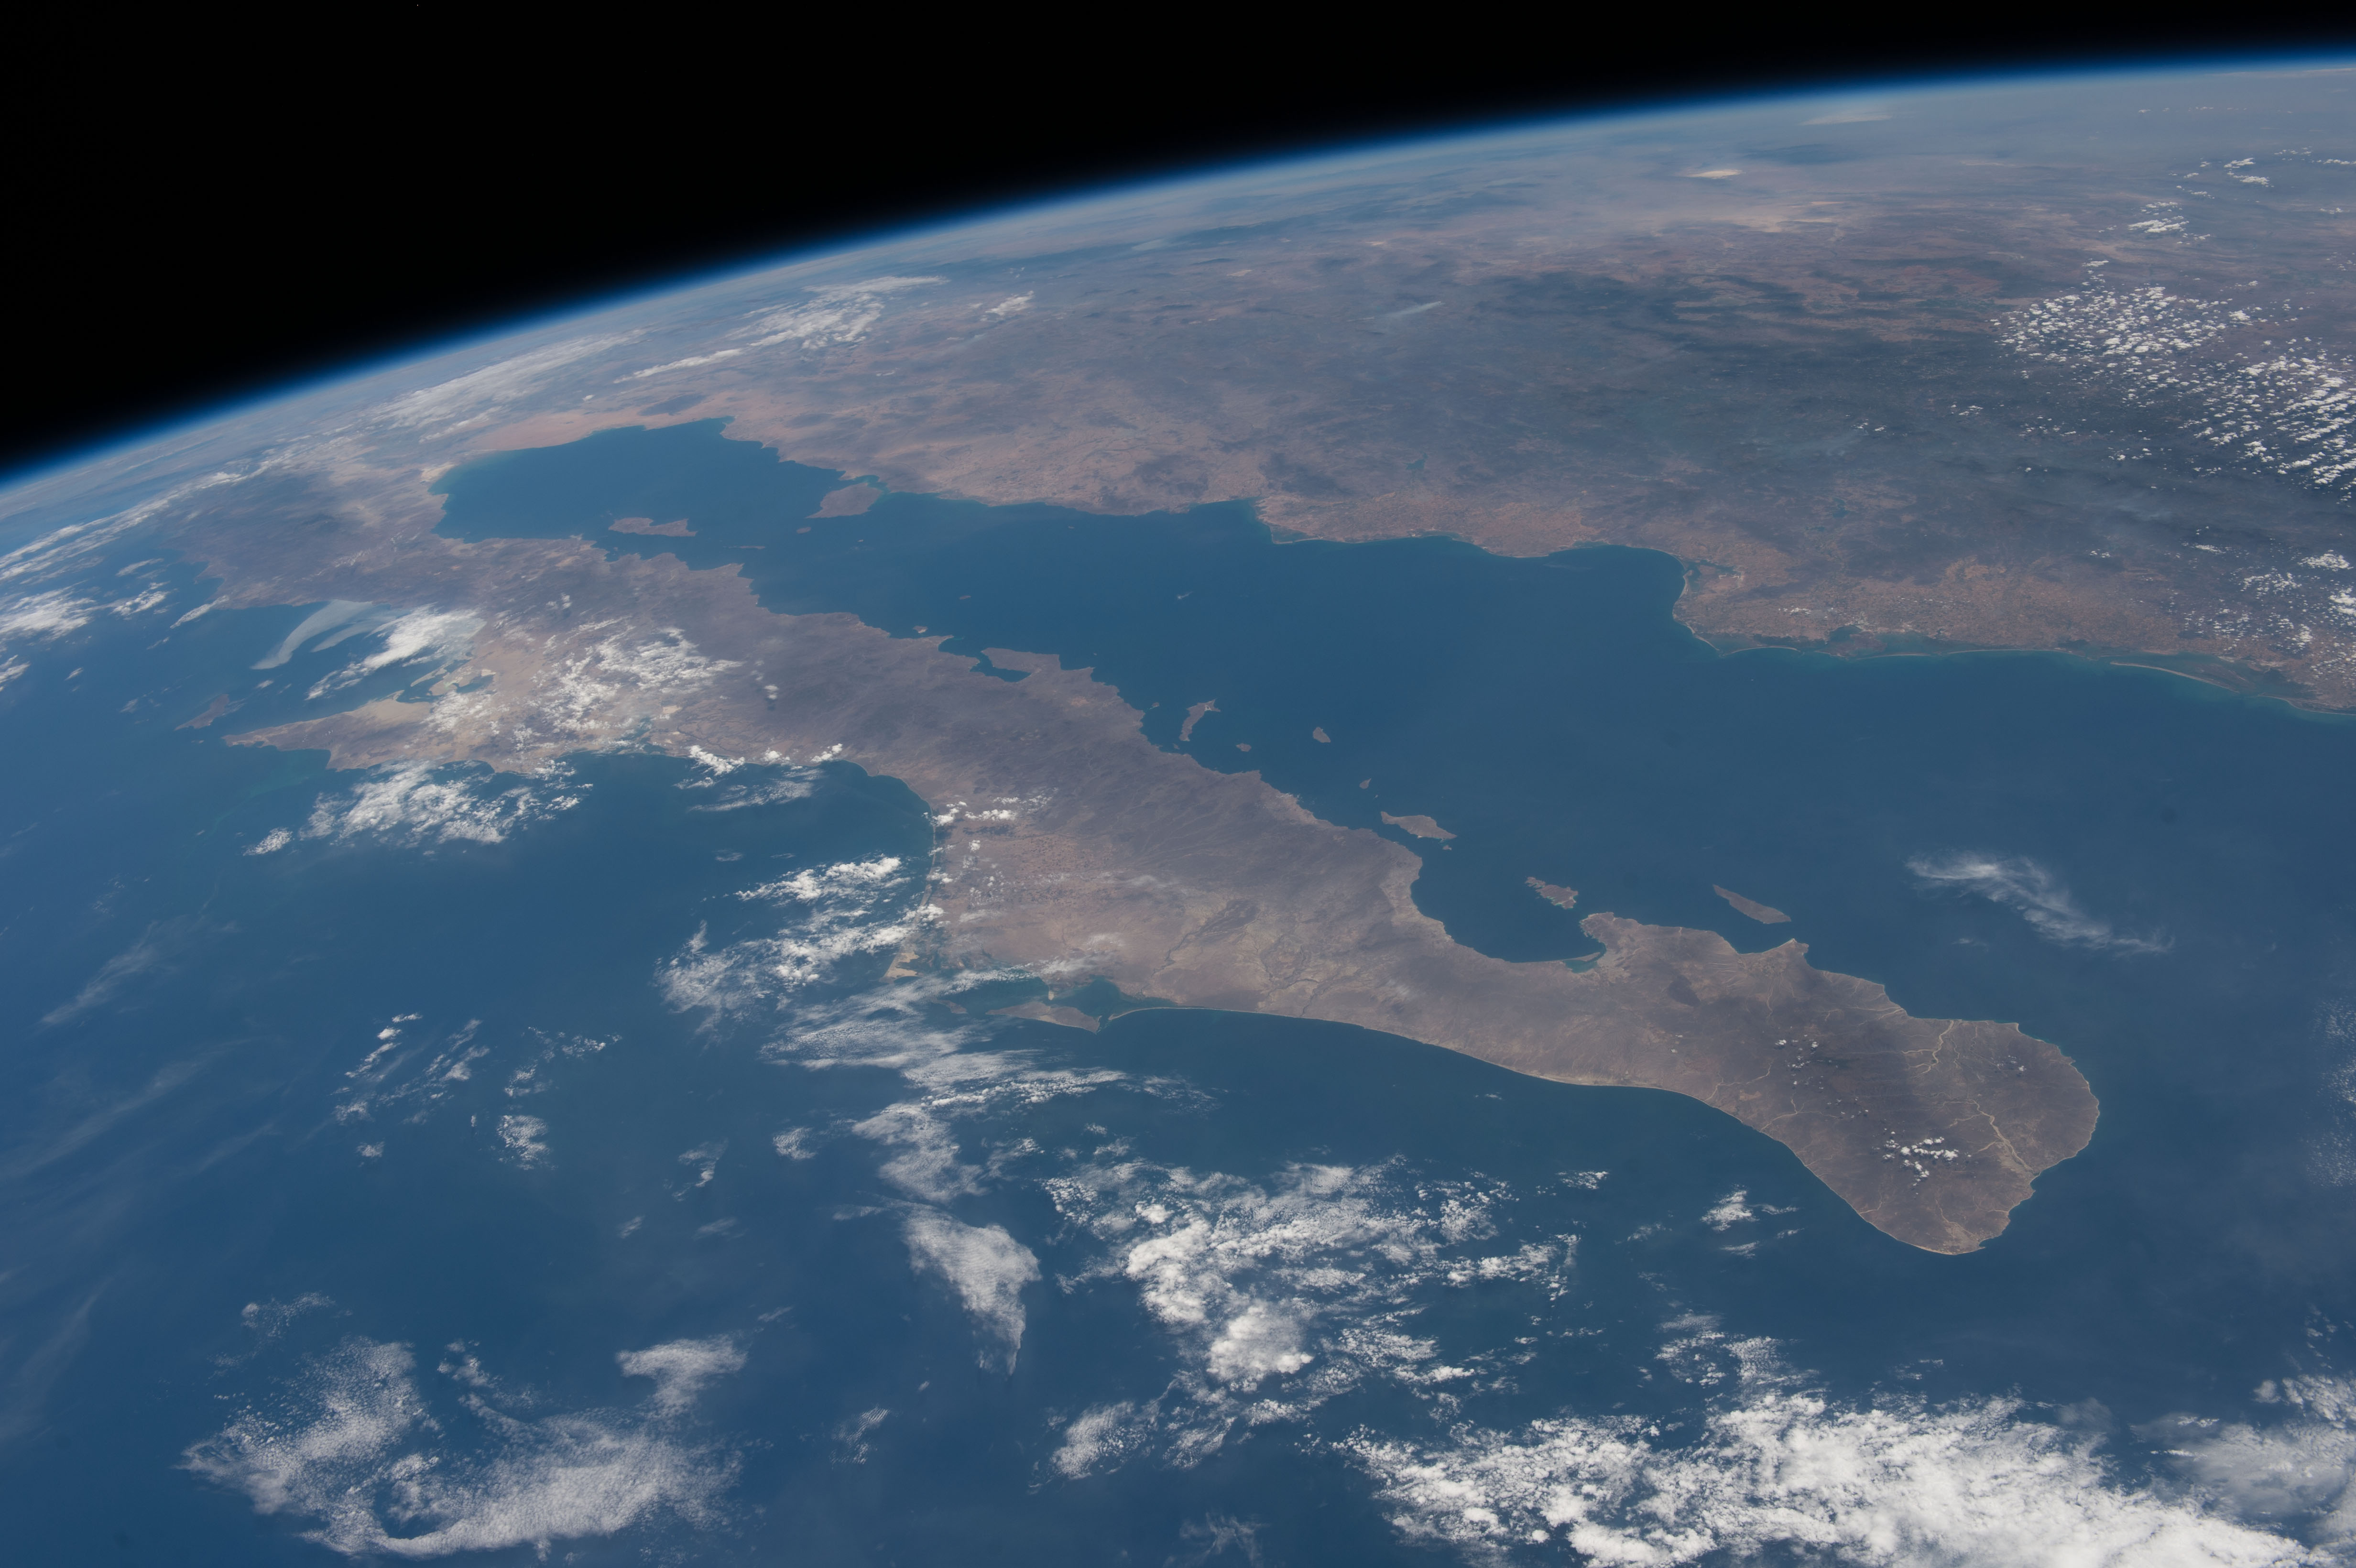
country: MEXICO
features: PACIFIC OCEAN, GULF OF CALIFORNIA, BAJA CALIFORNIA, BAJA CALIFORNIA SUR, SONORA, SINALOA
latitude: 25.5
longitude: -111.5
